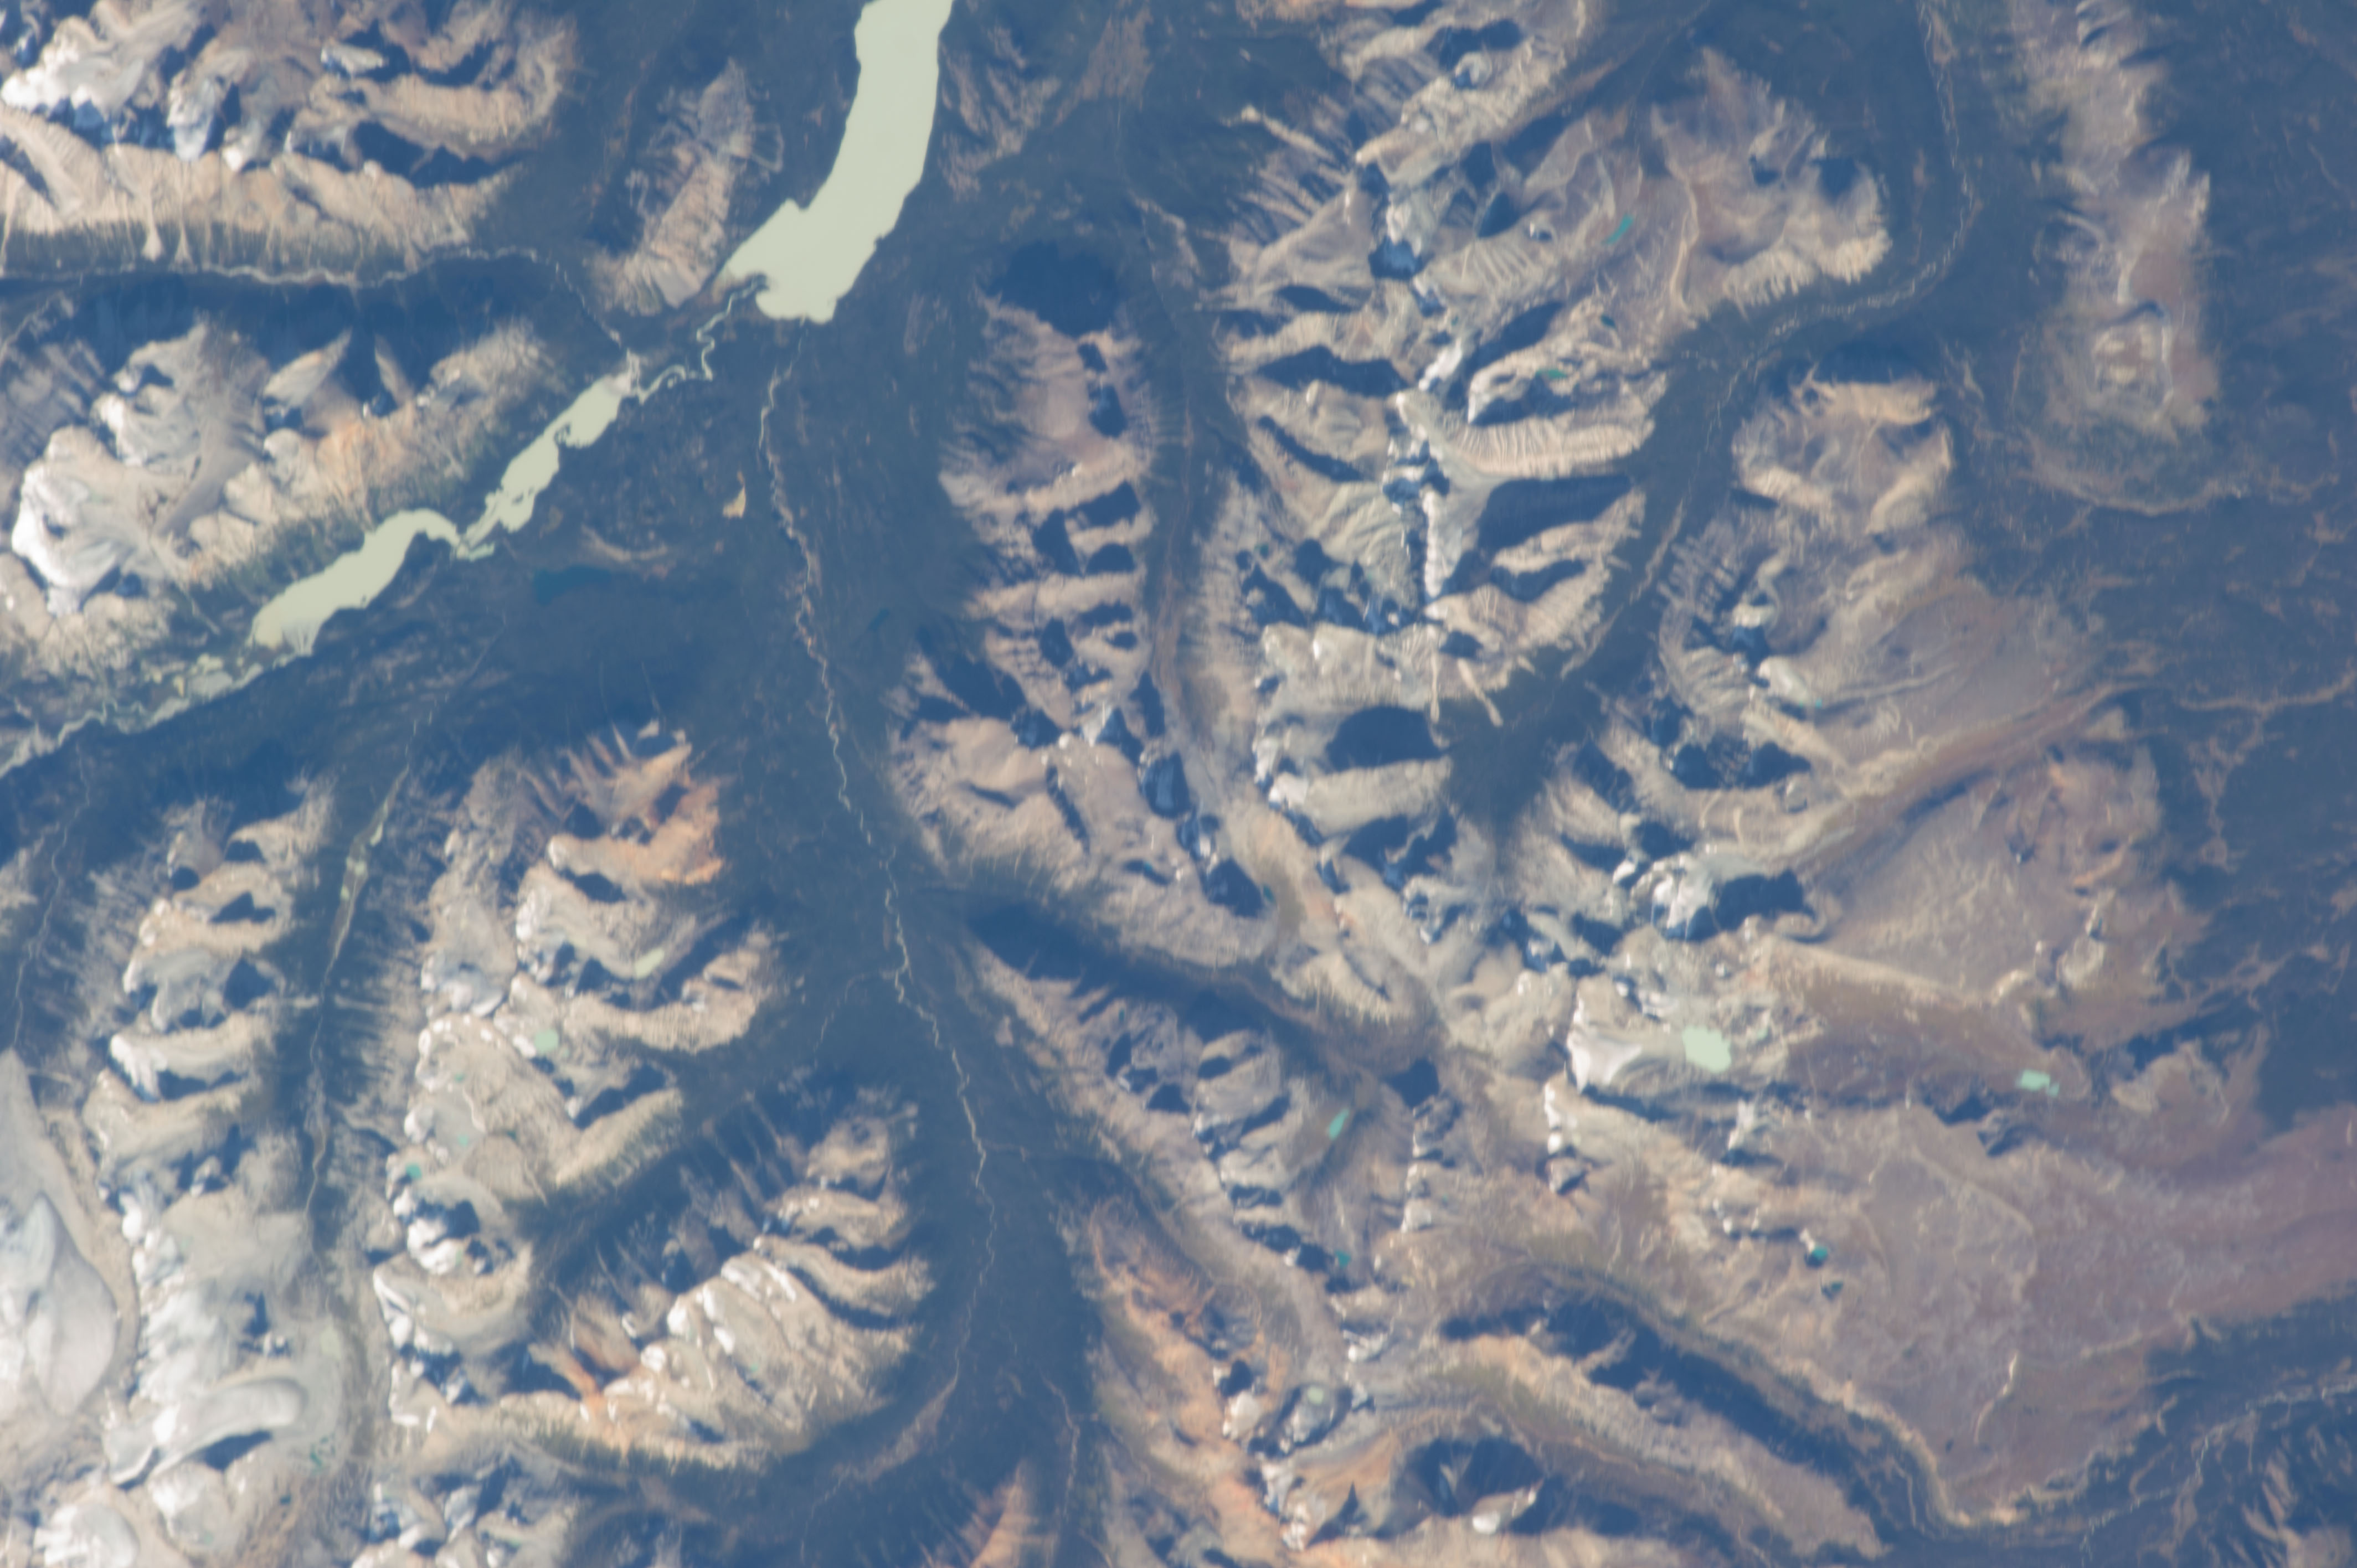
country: CANADA-BC
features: COAST MTS., GL., SNOW, FOR., VALLEYS, TASEKO LAKES, BEECE PK., LAKES
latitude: 51.2
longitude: -123.4
